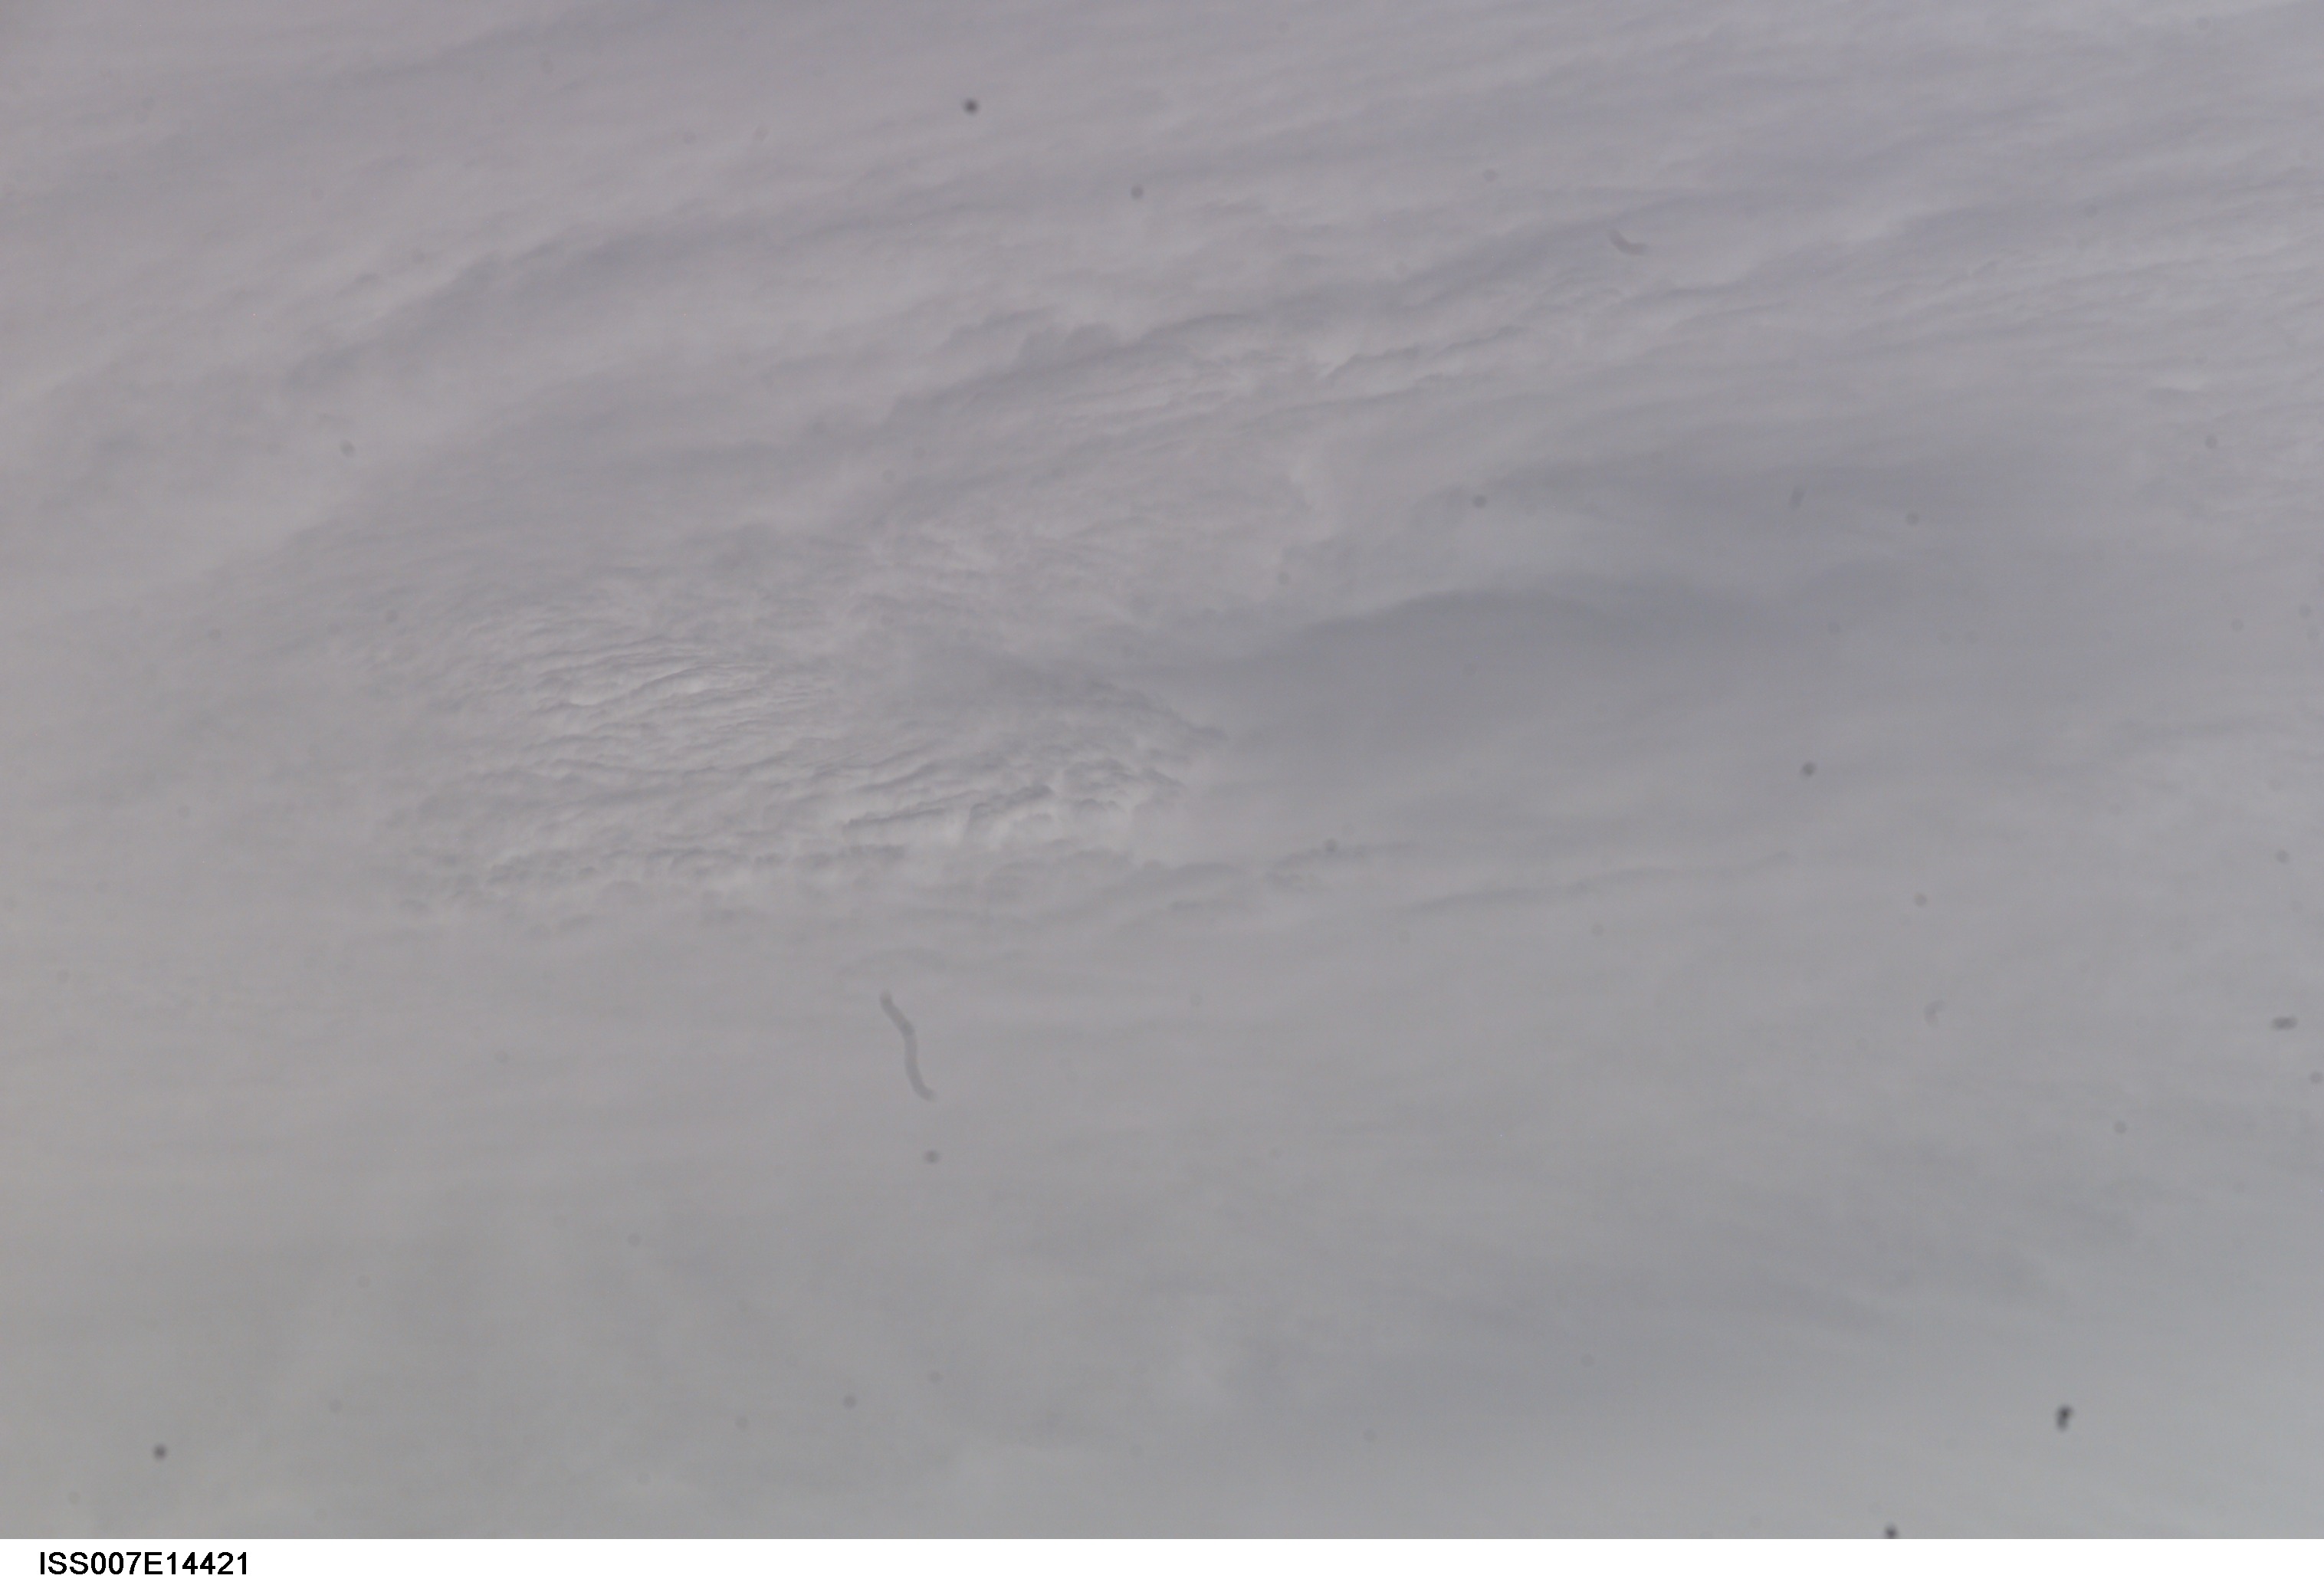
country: ATLANTIC OCEAN
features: HURRICANE FABIAN, EYE DETAIL
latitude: 25.0
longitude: -64.0
